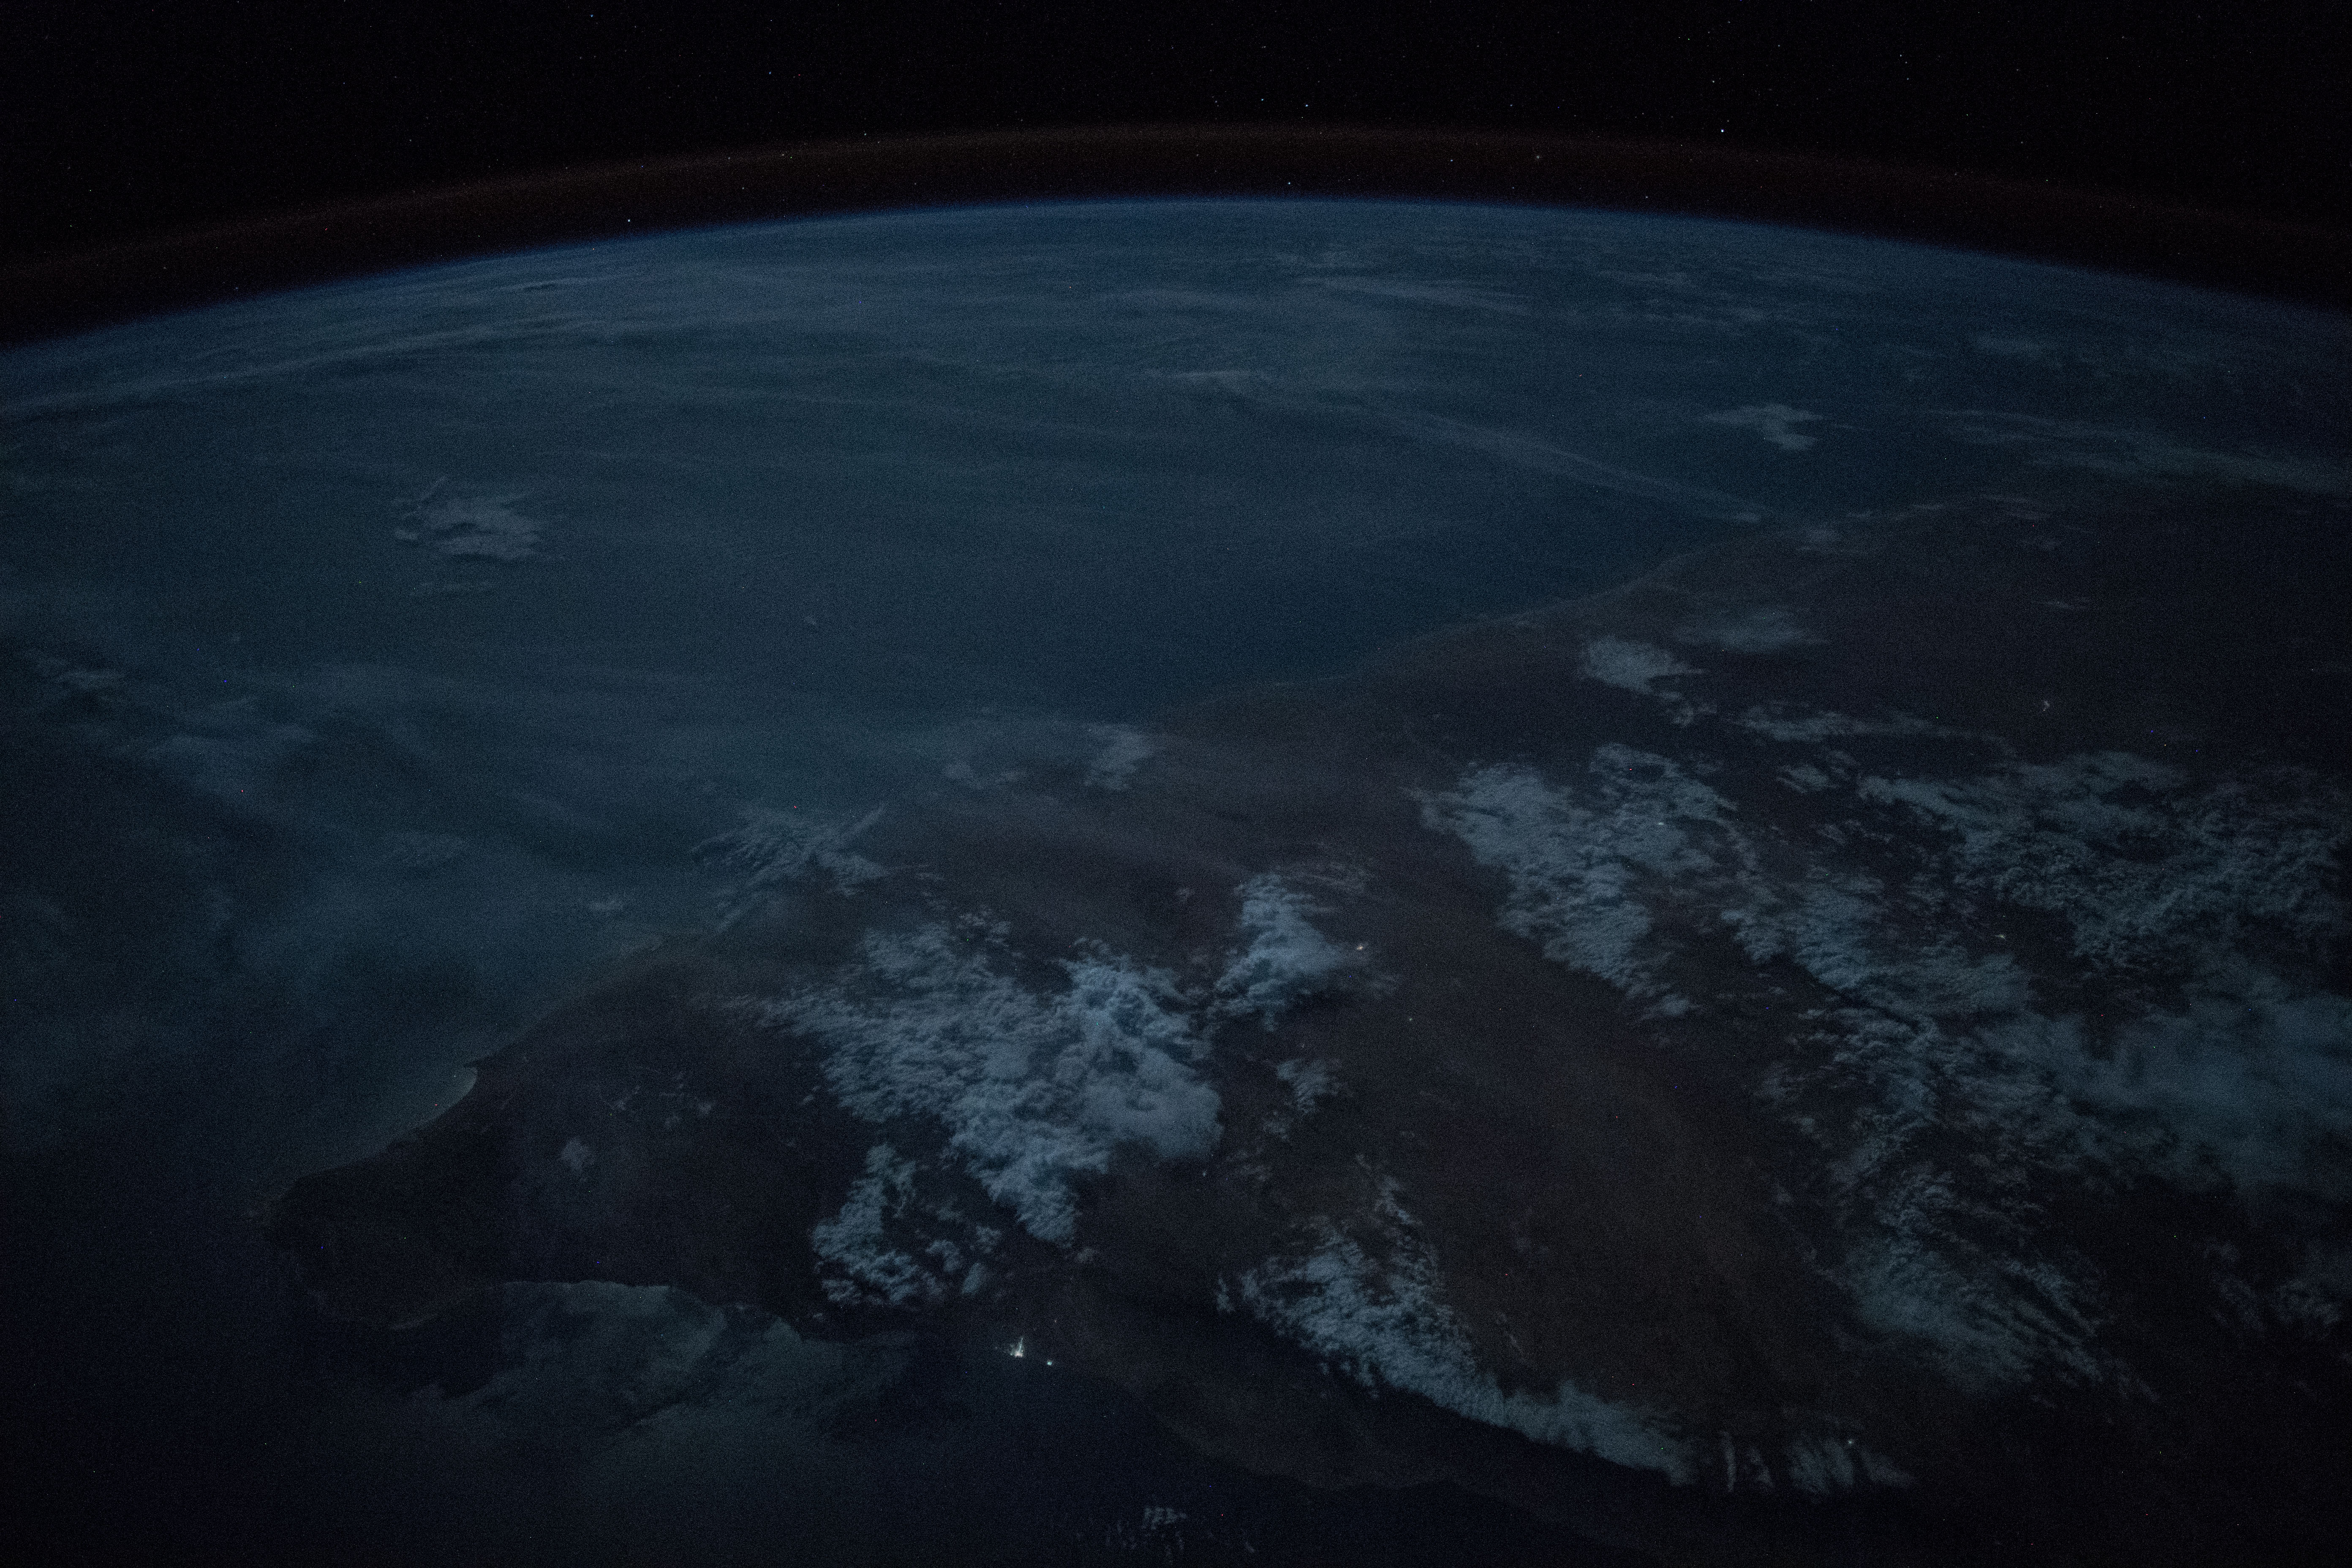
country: SOMALIA
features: GULF OF ADEN, OGO MOUNTAINS, BOSASO CITY, HAYLAN CITY, BURCO CITY, EYL CITY, NIGHT, EARTH LIMB
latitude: 8.4
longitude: 49.5
